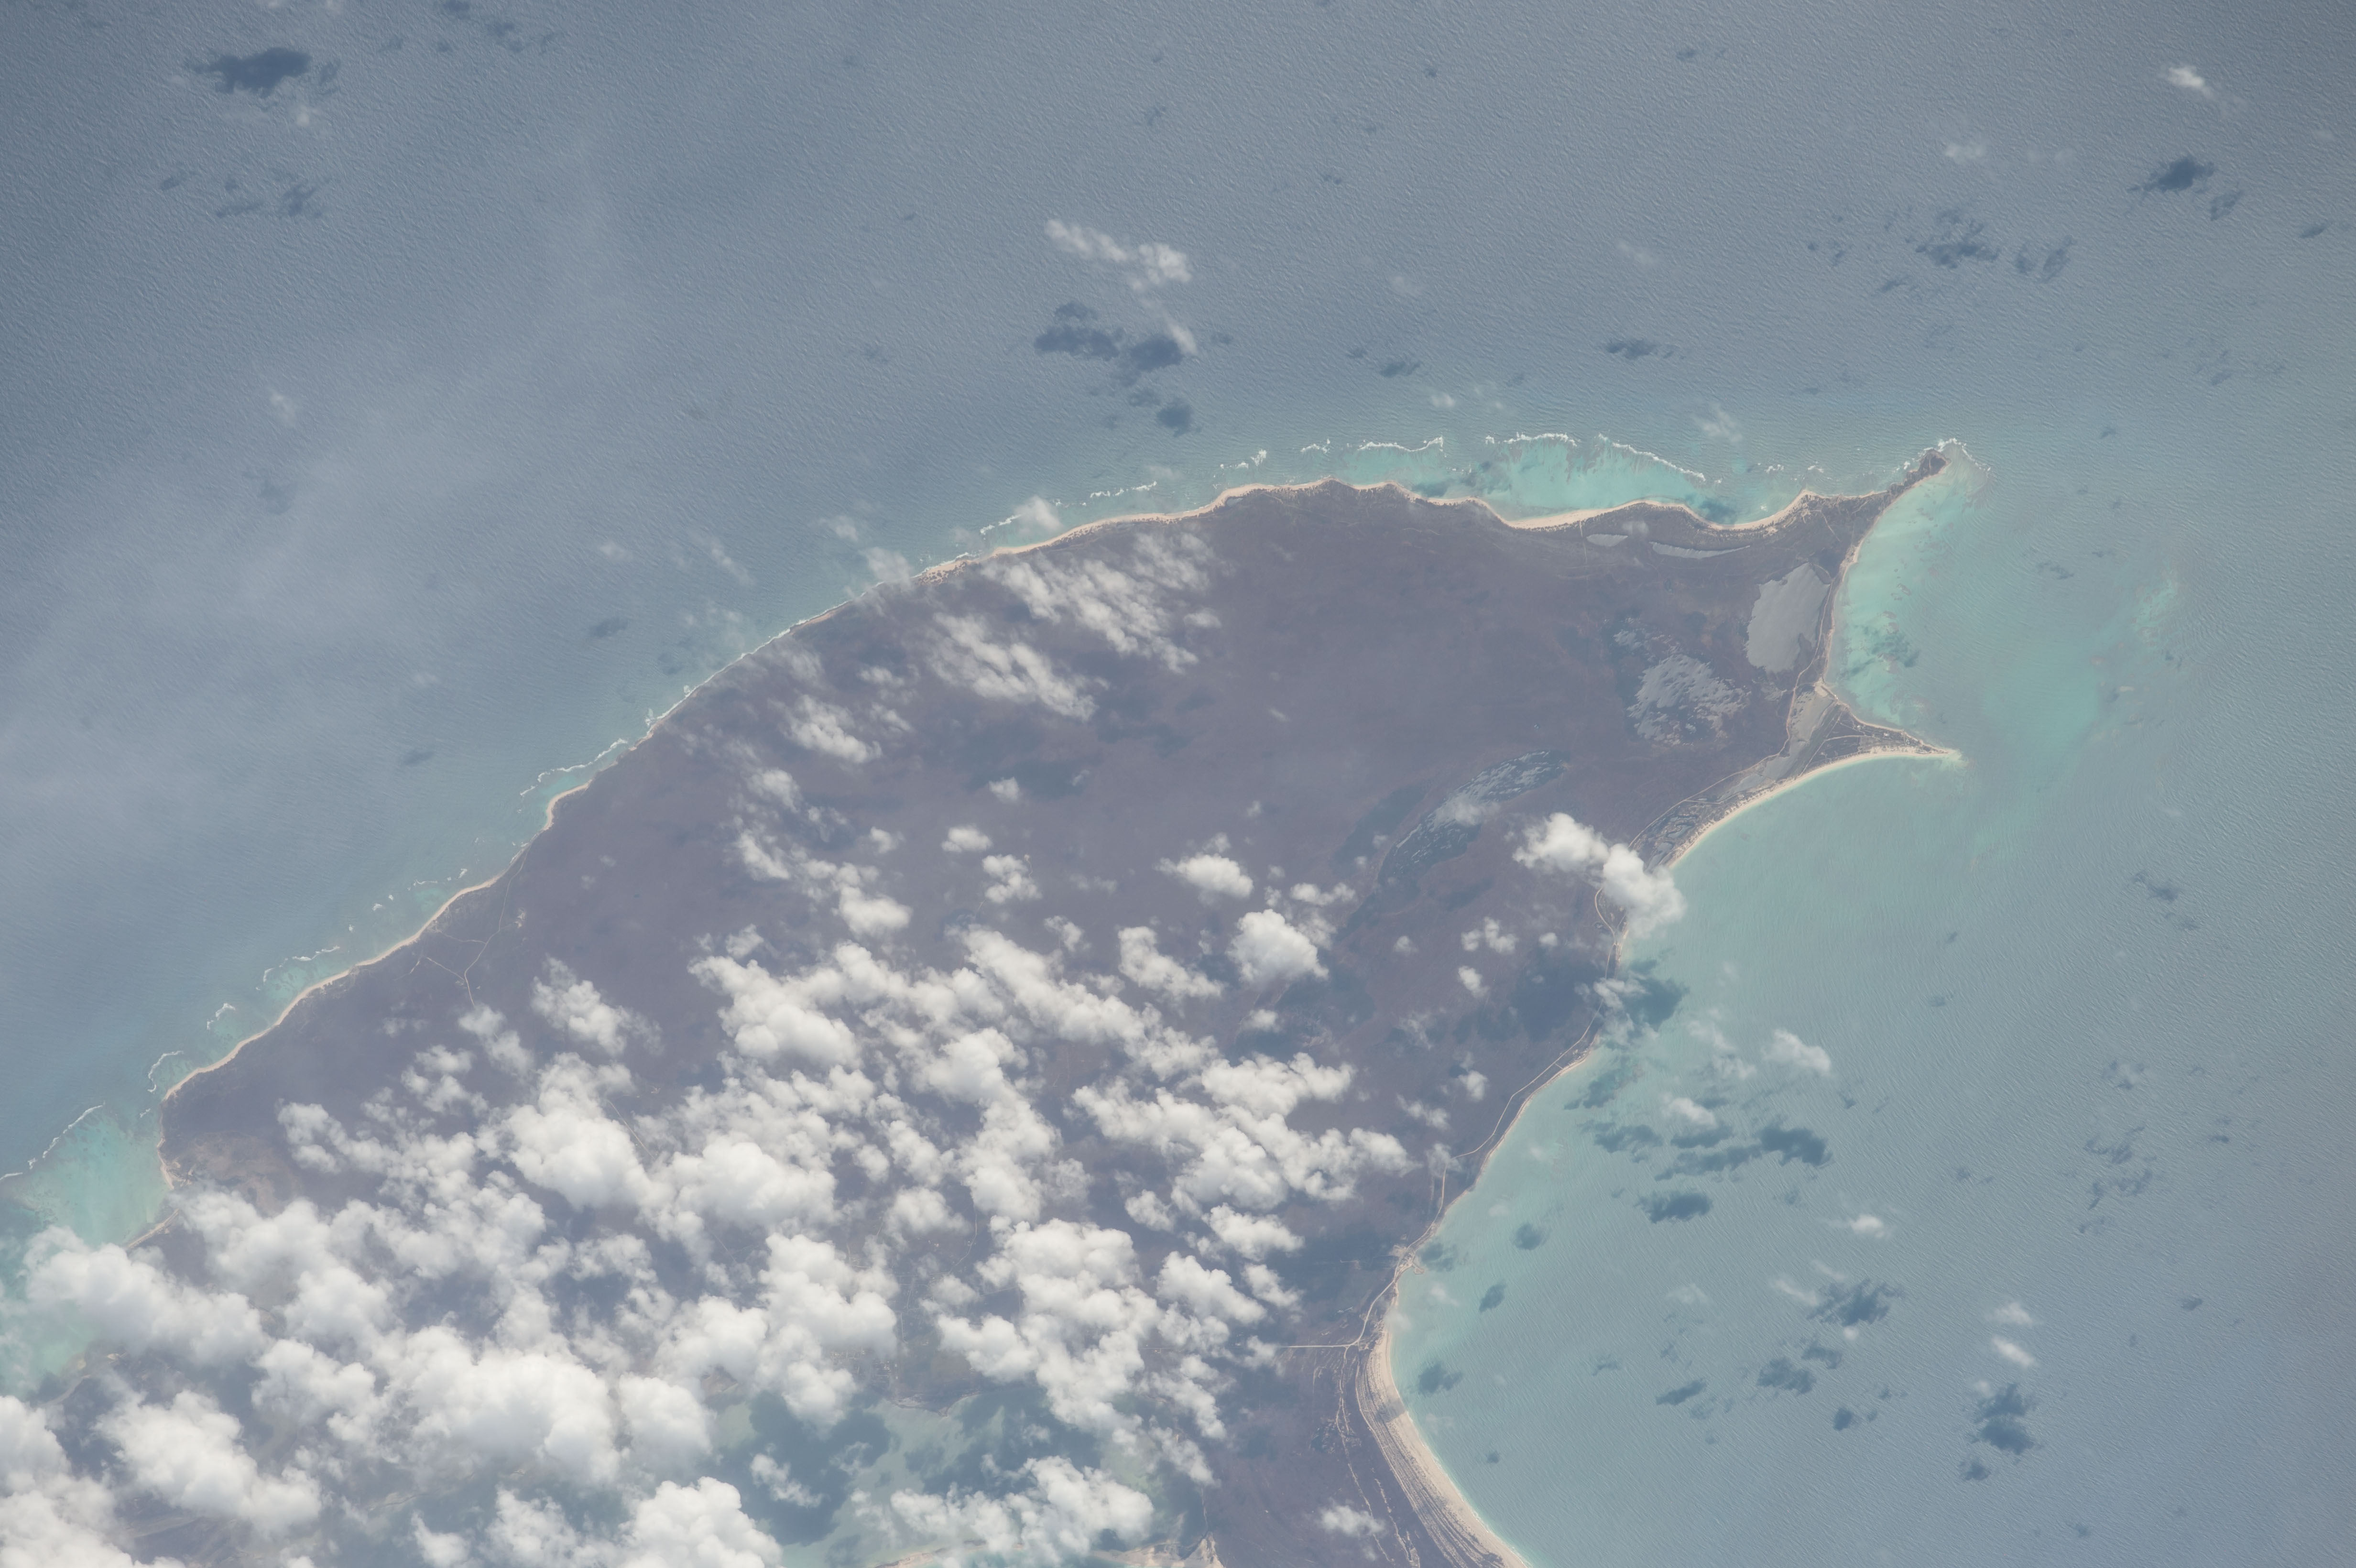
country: CARIBBEAN SEA
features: BARBUDA ISLAND, CRODRINGTON, BARBUDA-ANTIGUA SHELF, AGOUTI BANK
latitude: 17.6
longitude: -61.8
